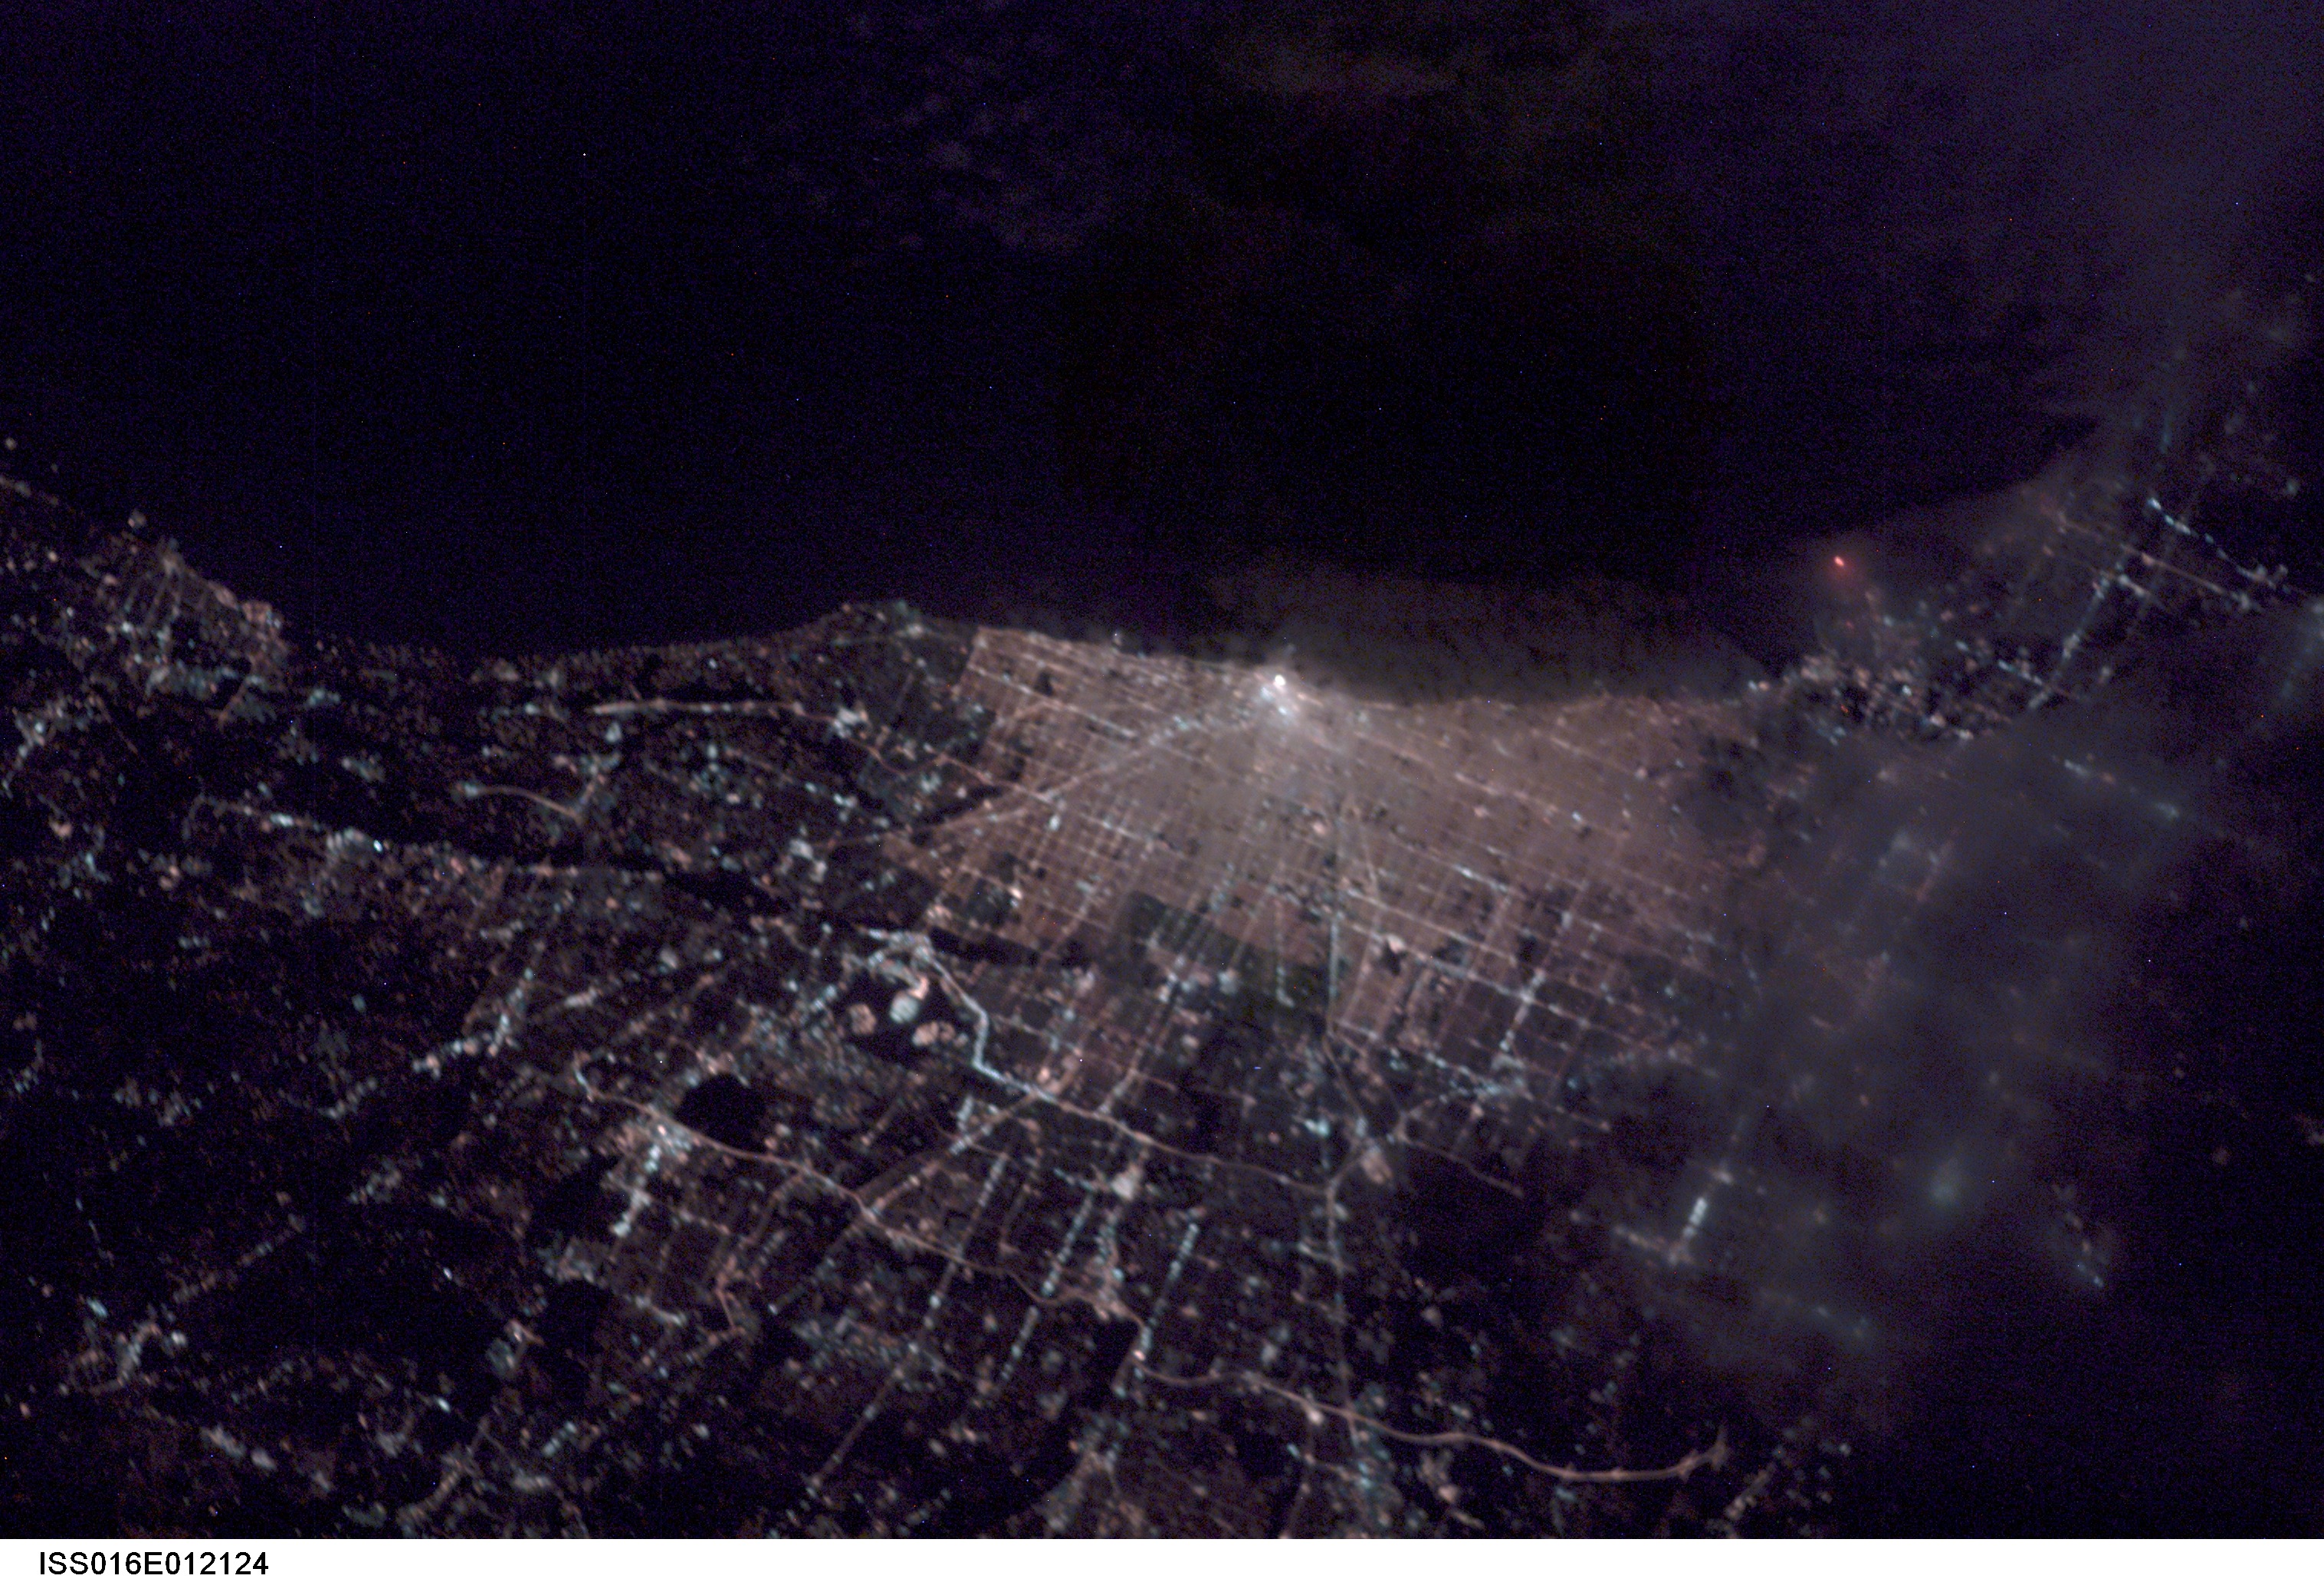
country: USA-ILLINOIS
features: CHICAGO AT NIGHT
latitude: 42.0
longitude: -87.5
